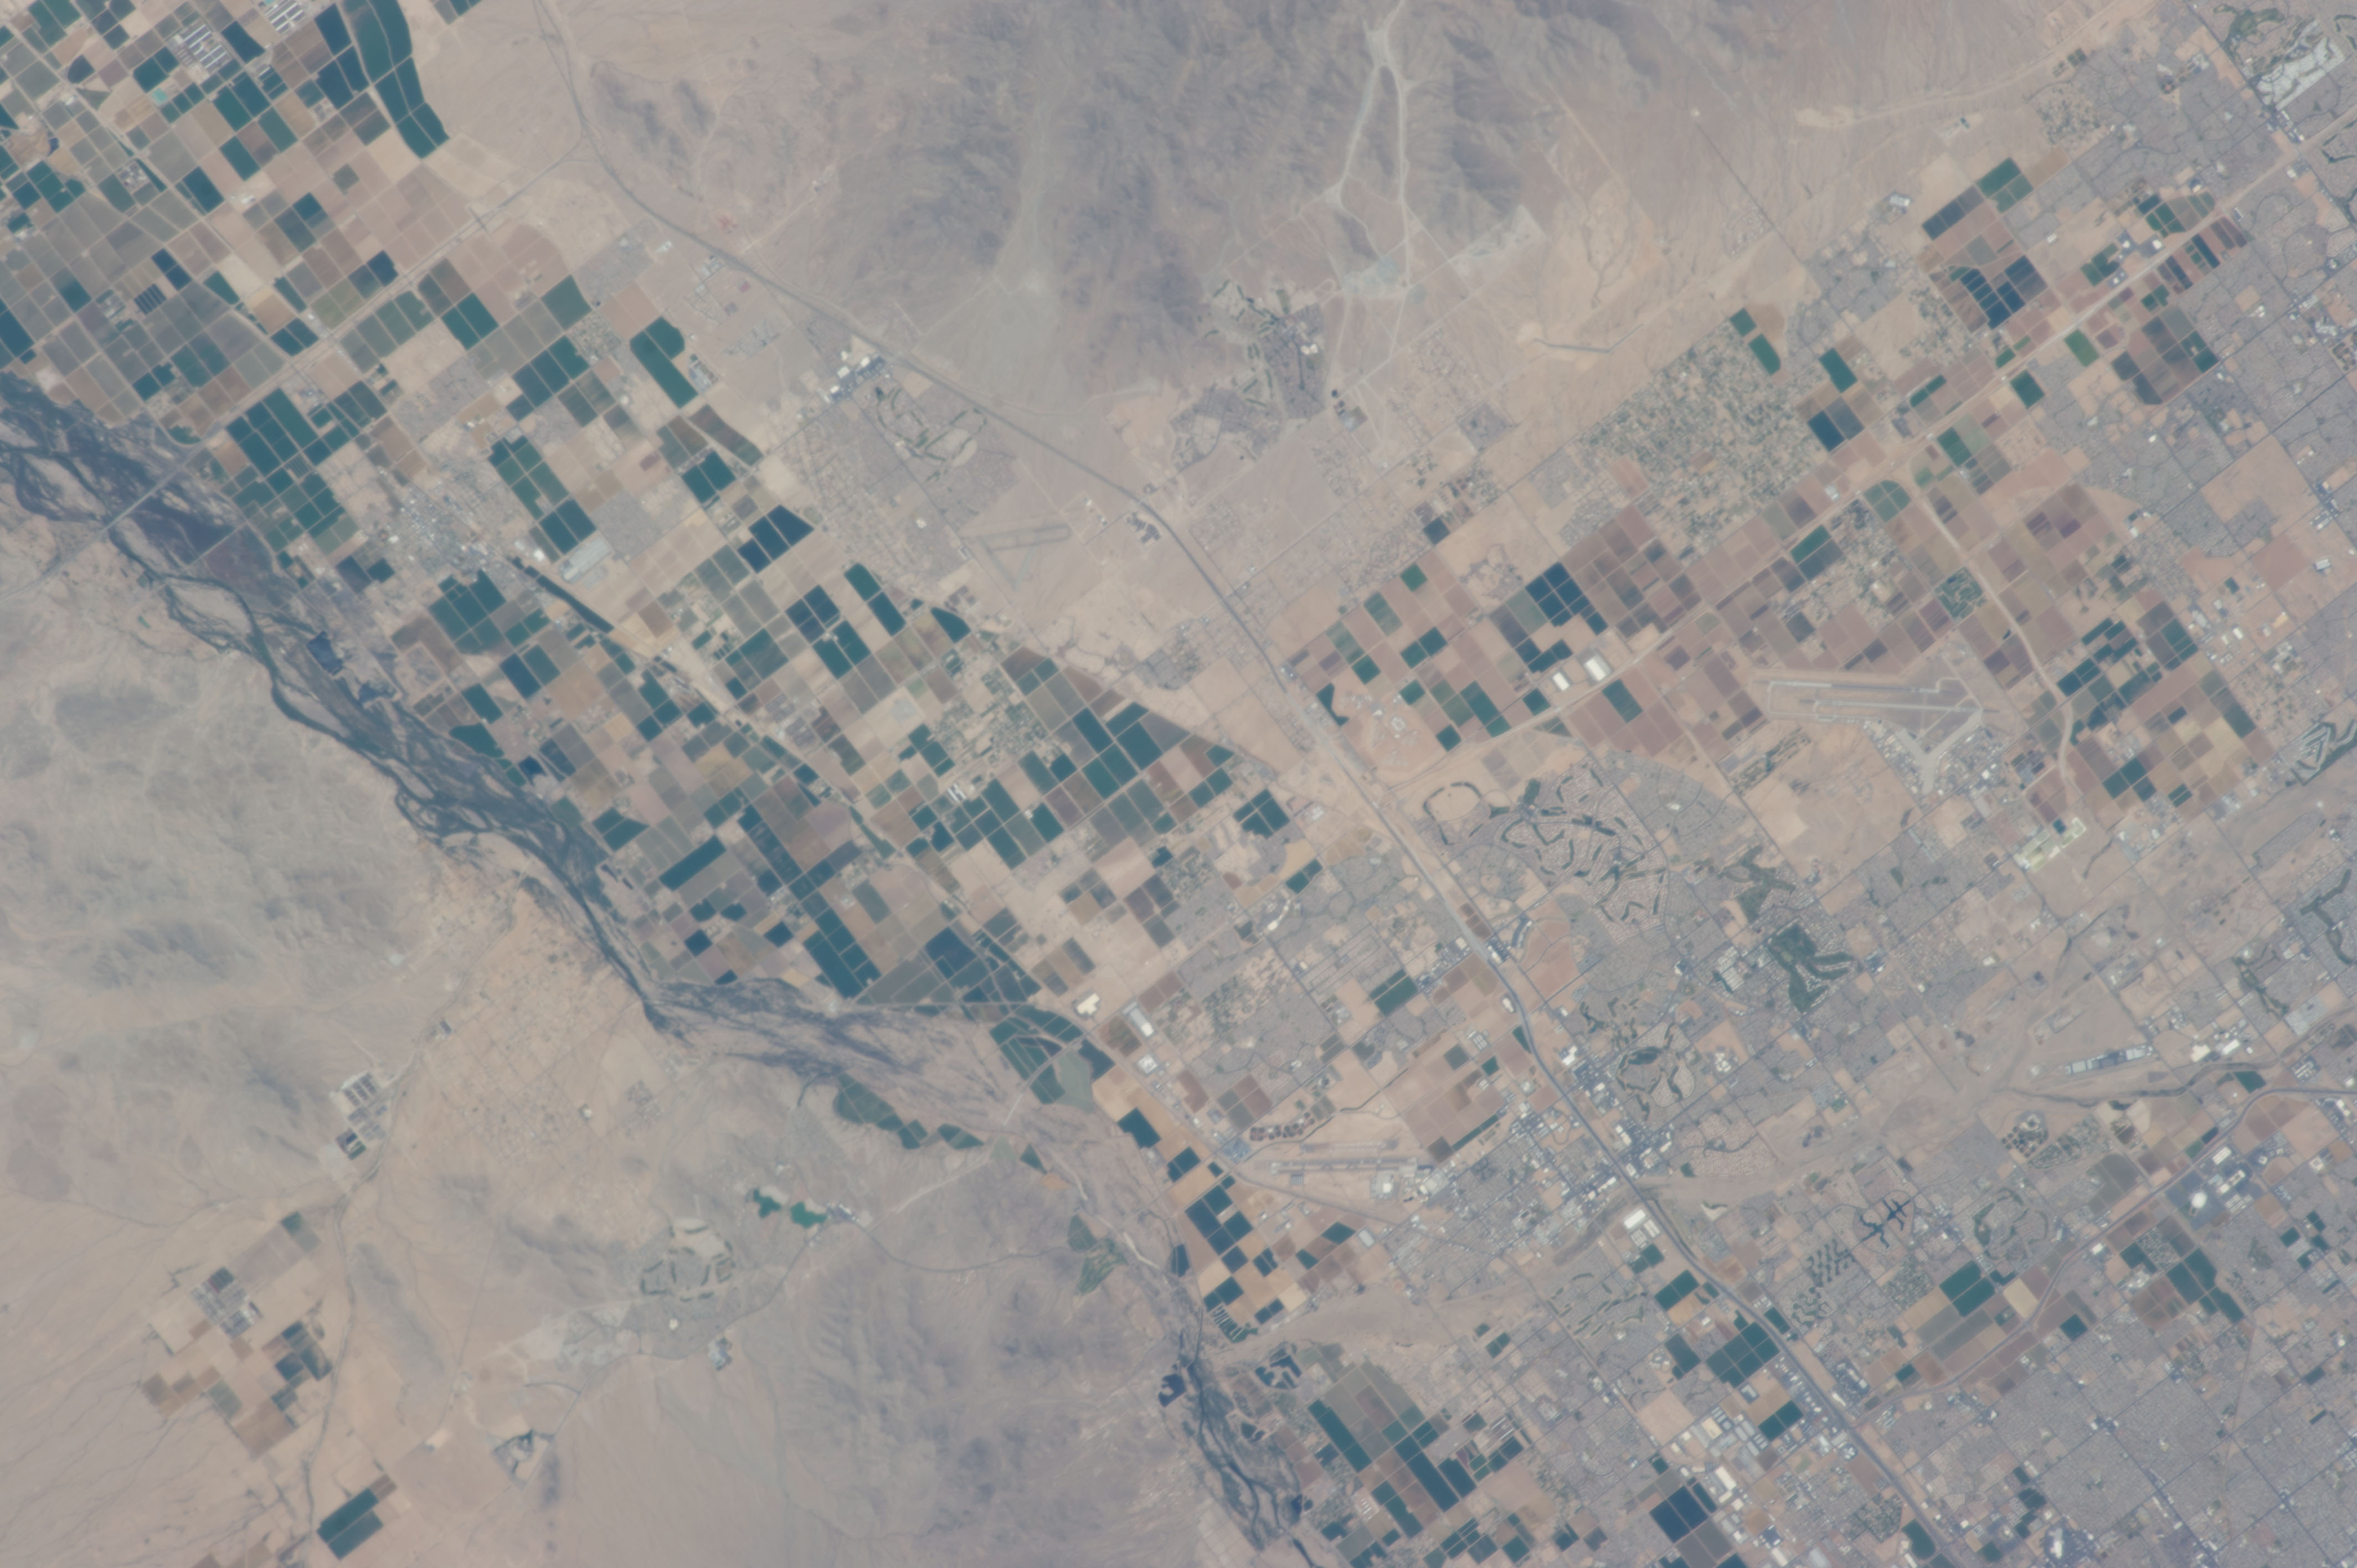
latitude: 33.5
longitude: -112.4
